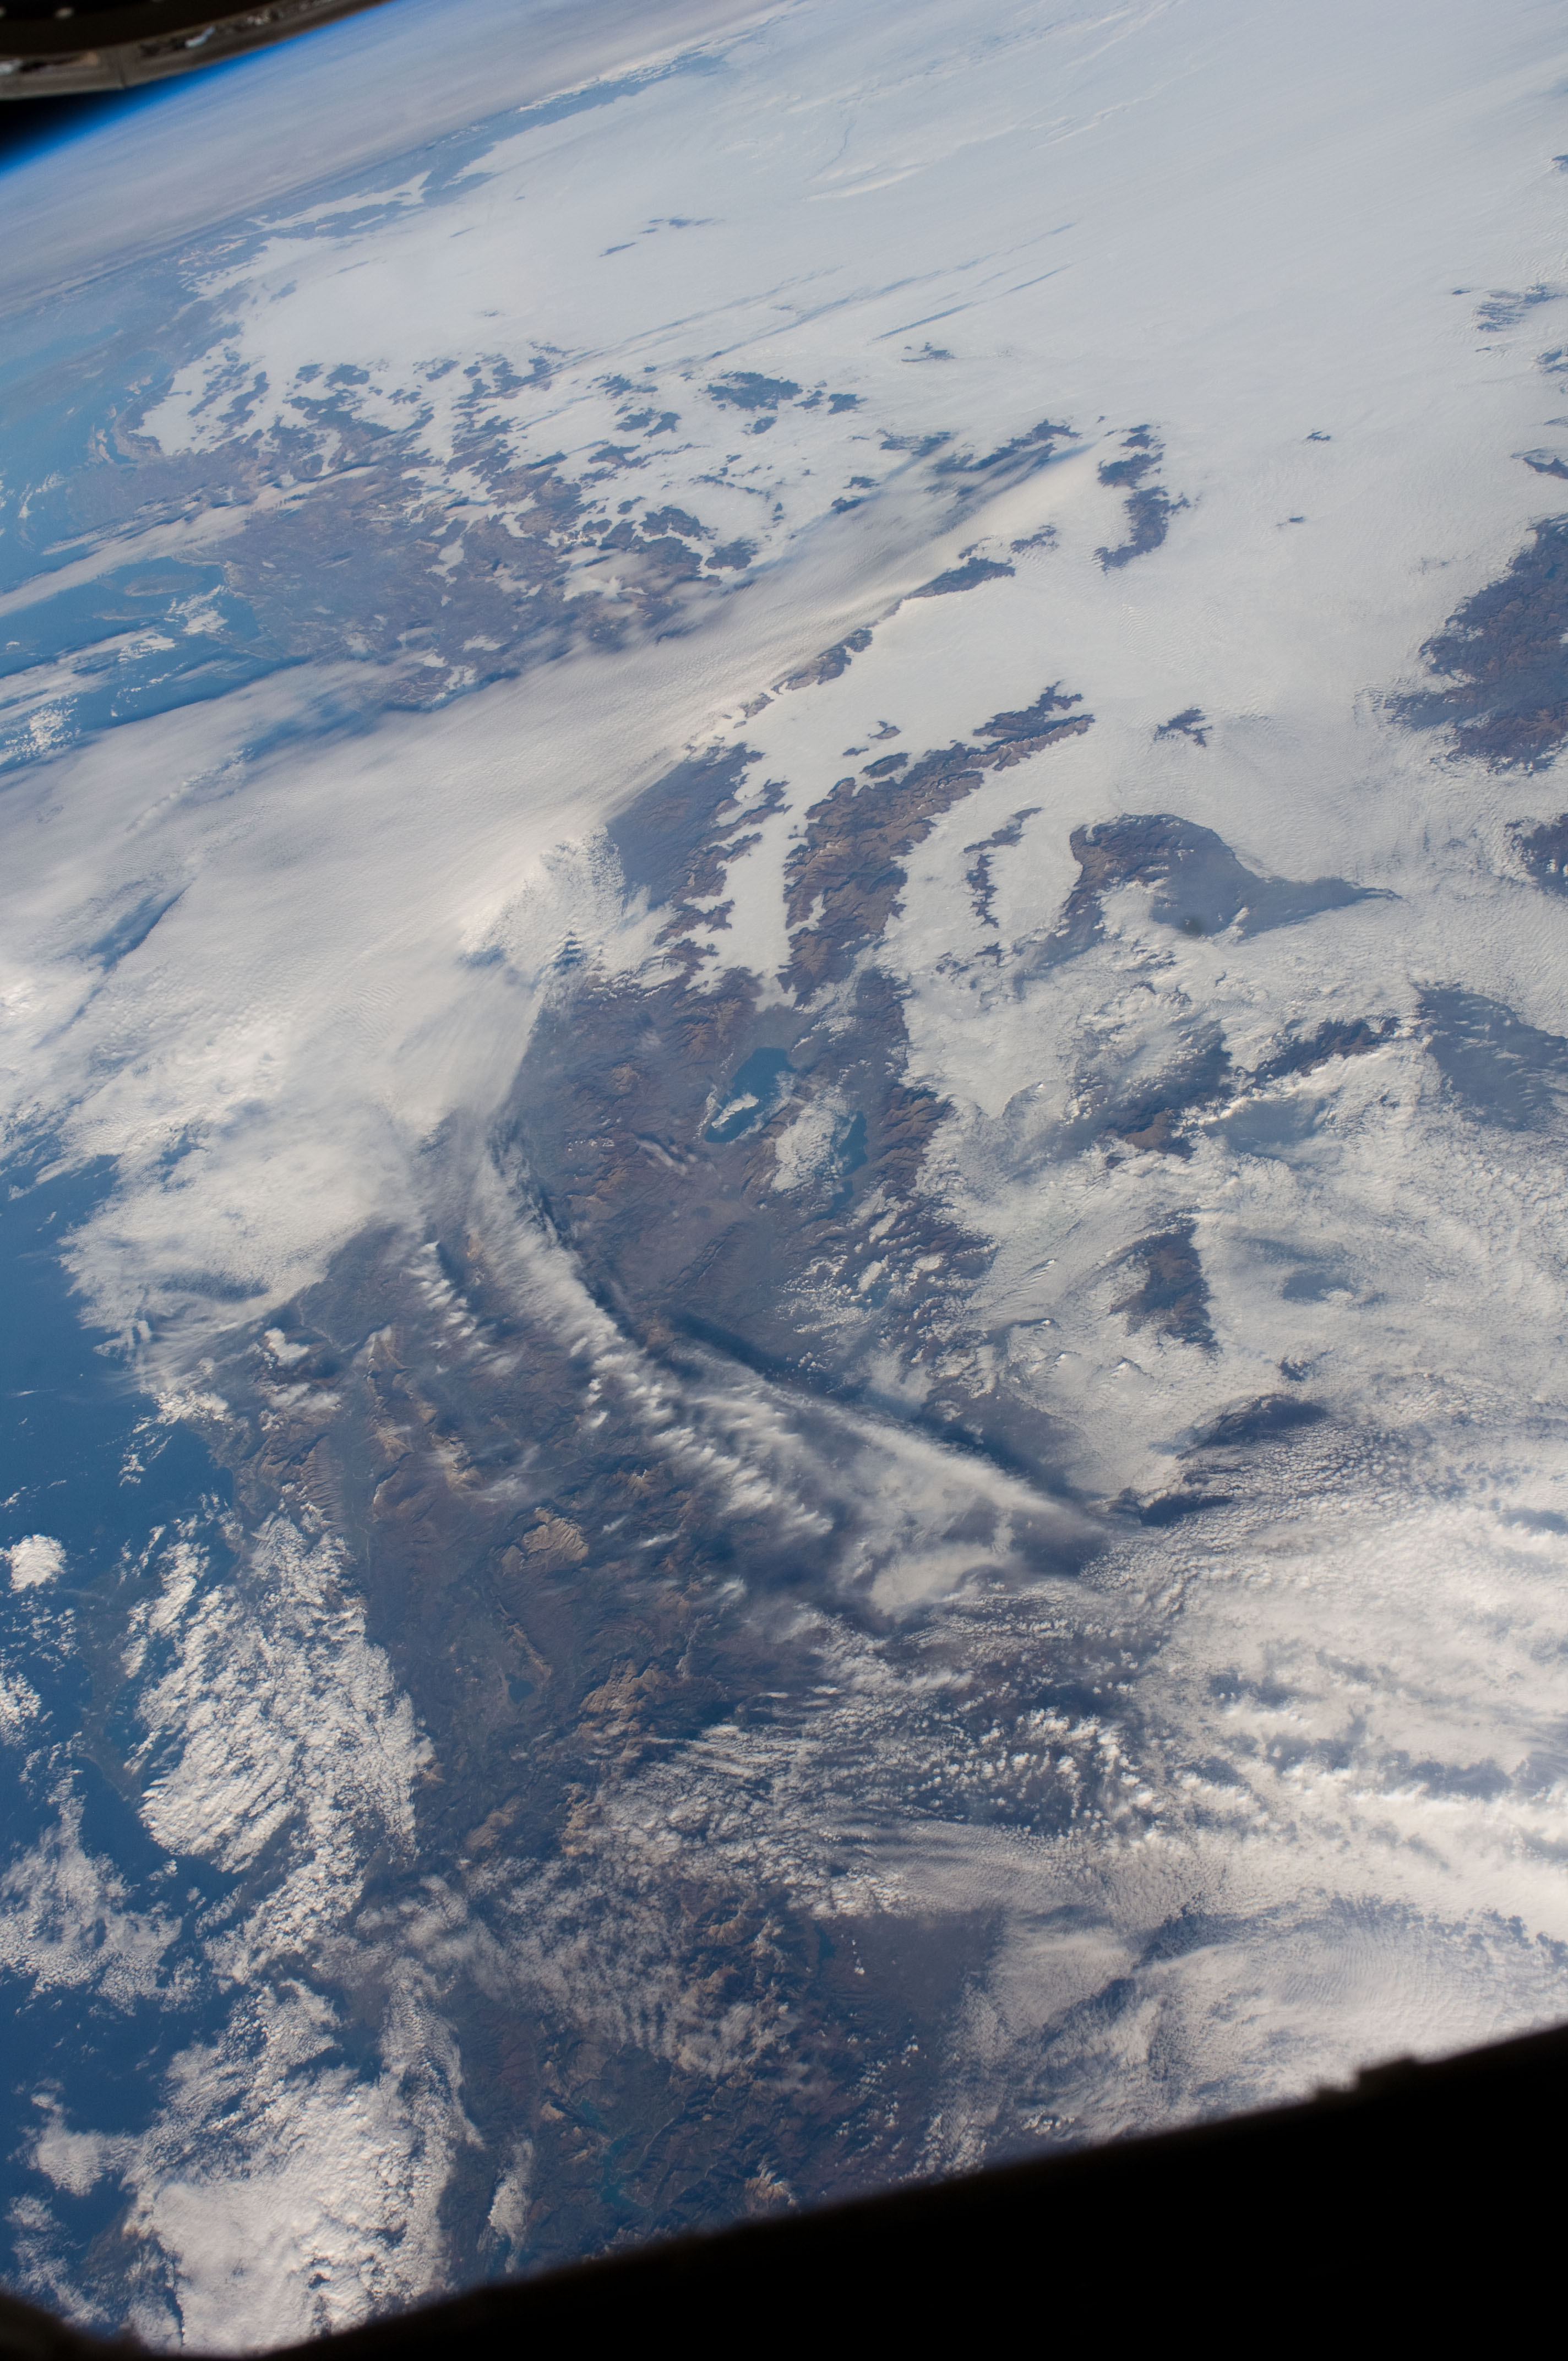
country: ALBANIA
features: PAN-EASTERN ADRIATIC S., L. OHRID, L, PRESPA, MTS., VALLEY FOG, SNOW
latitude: 41.0
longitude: 21.0
